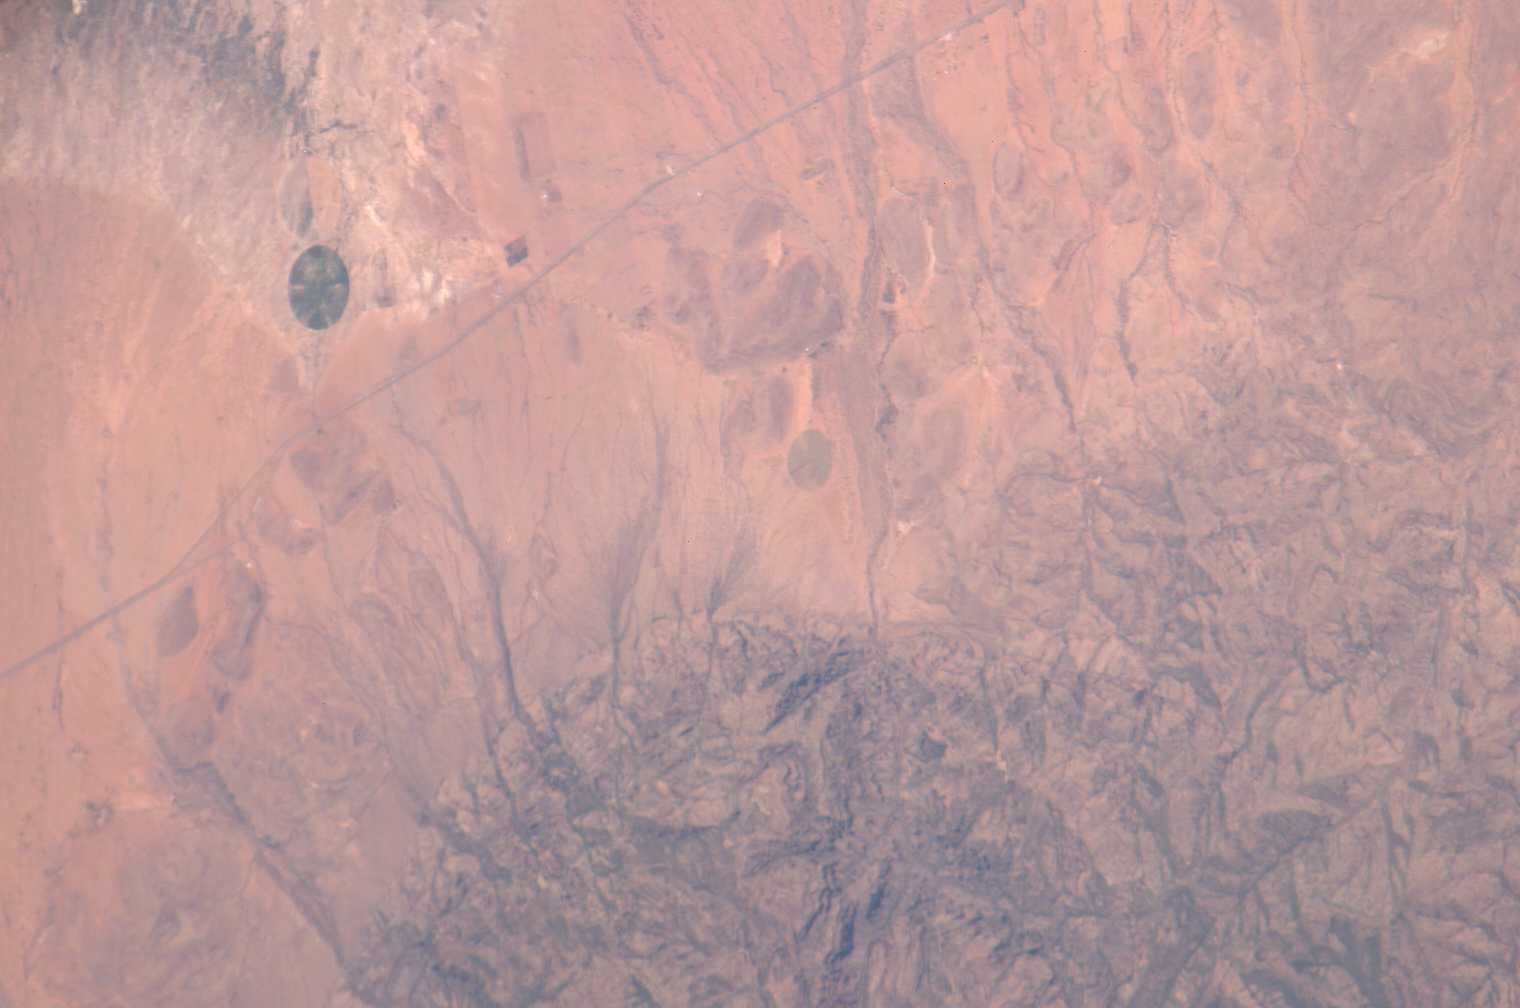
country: MEXICO
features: ALLUVIAL FANS, PIVOT IRRIGATION
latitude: 29.5
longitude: -106.5
